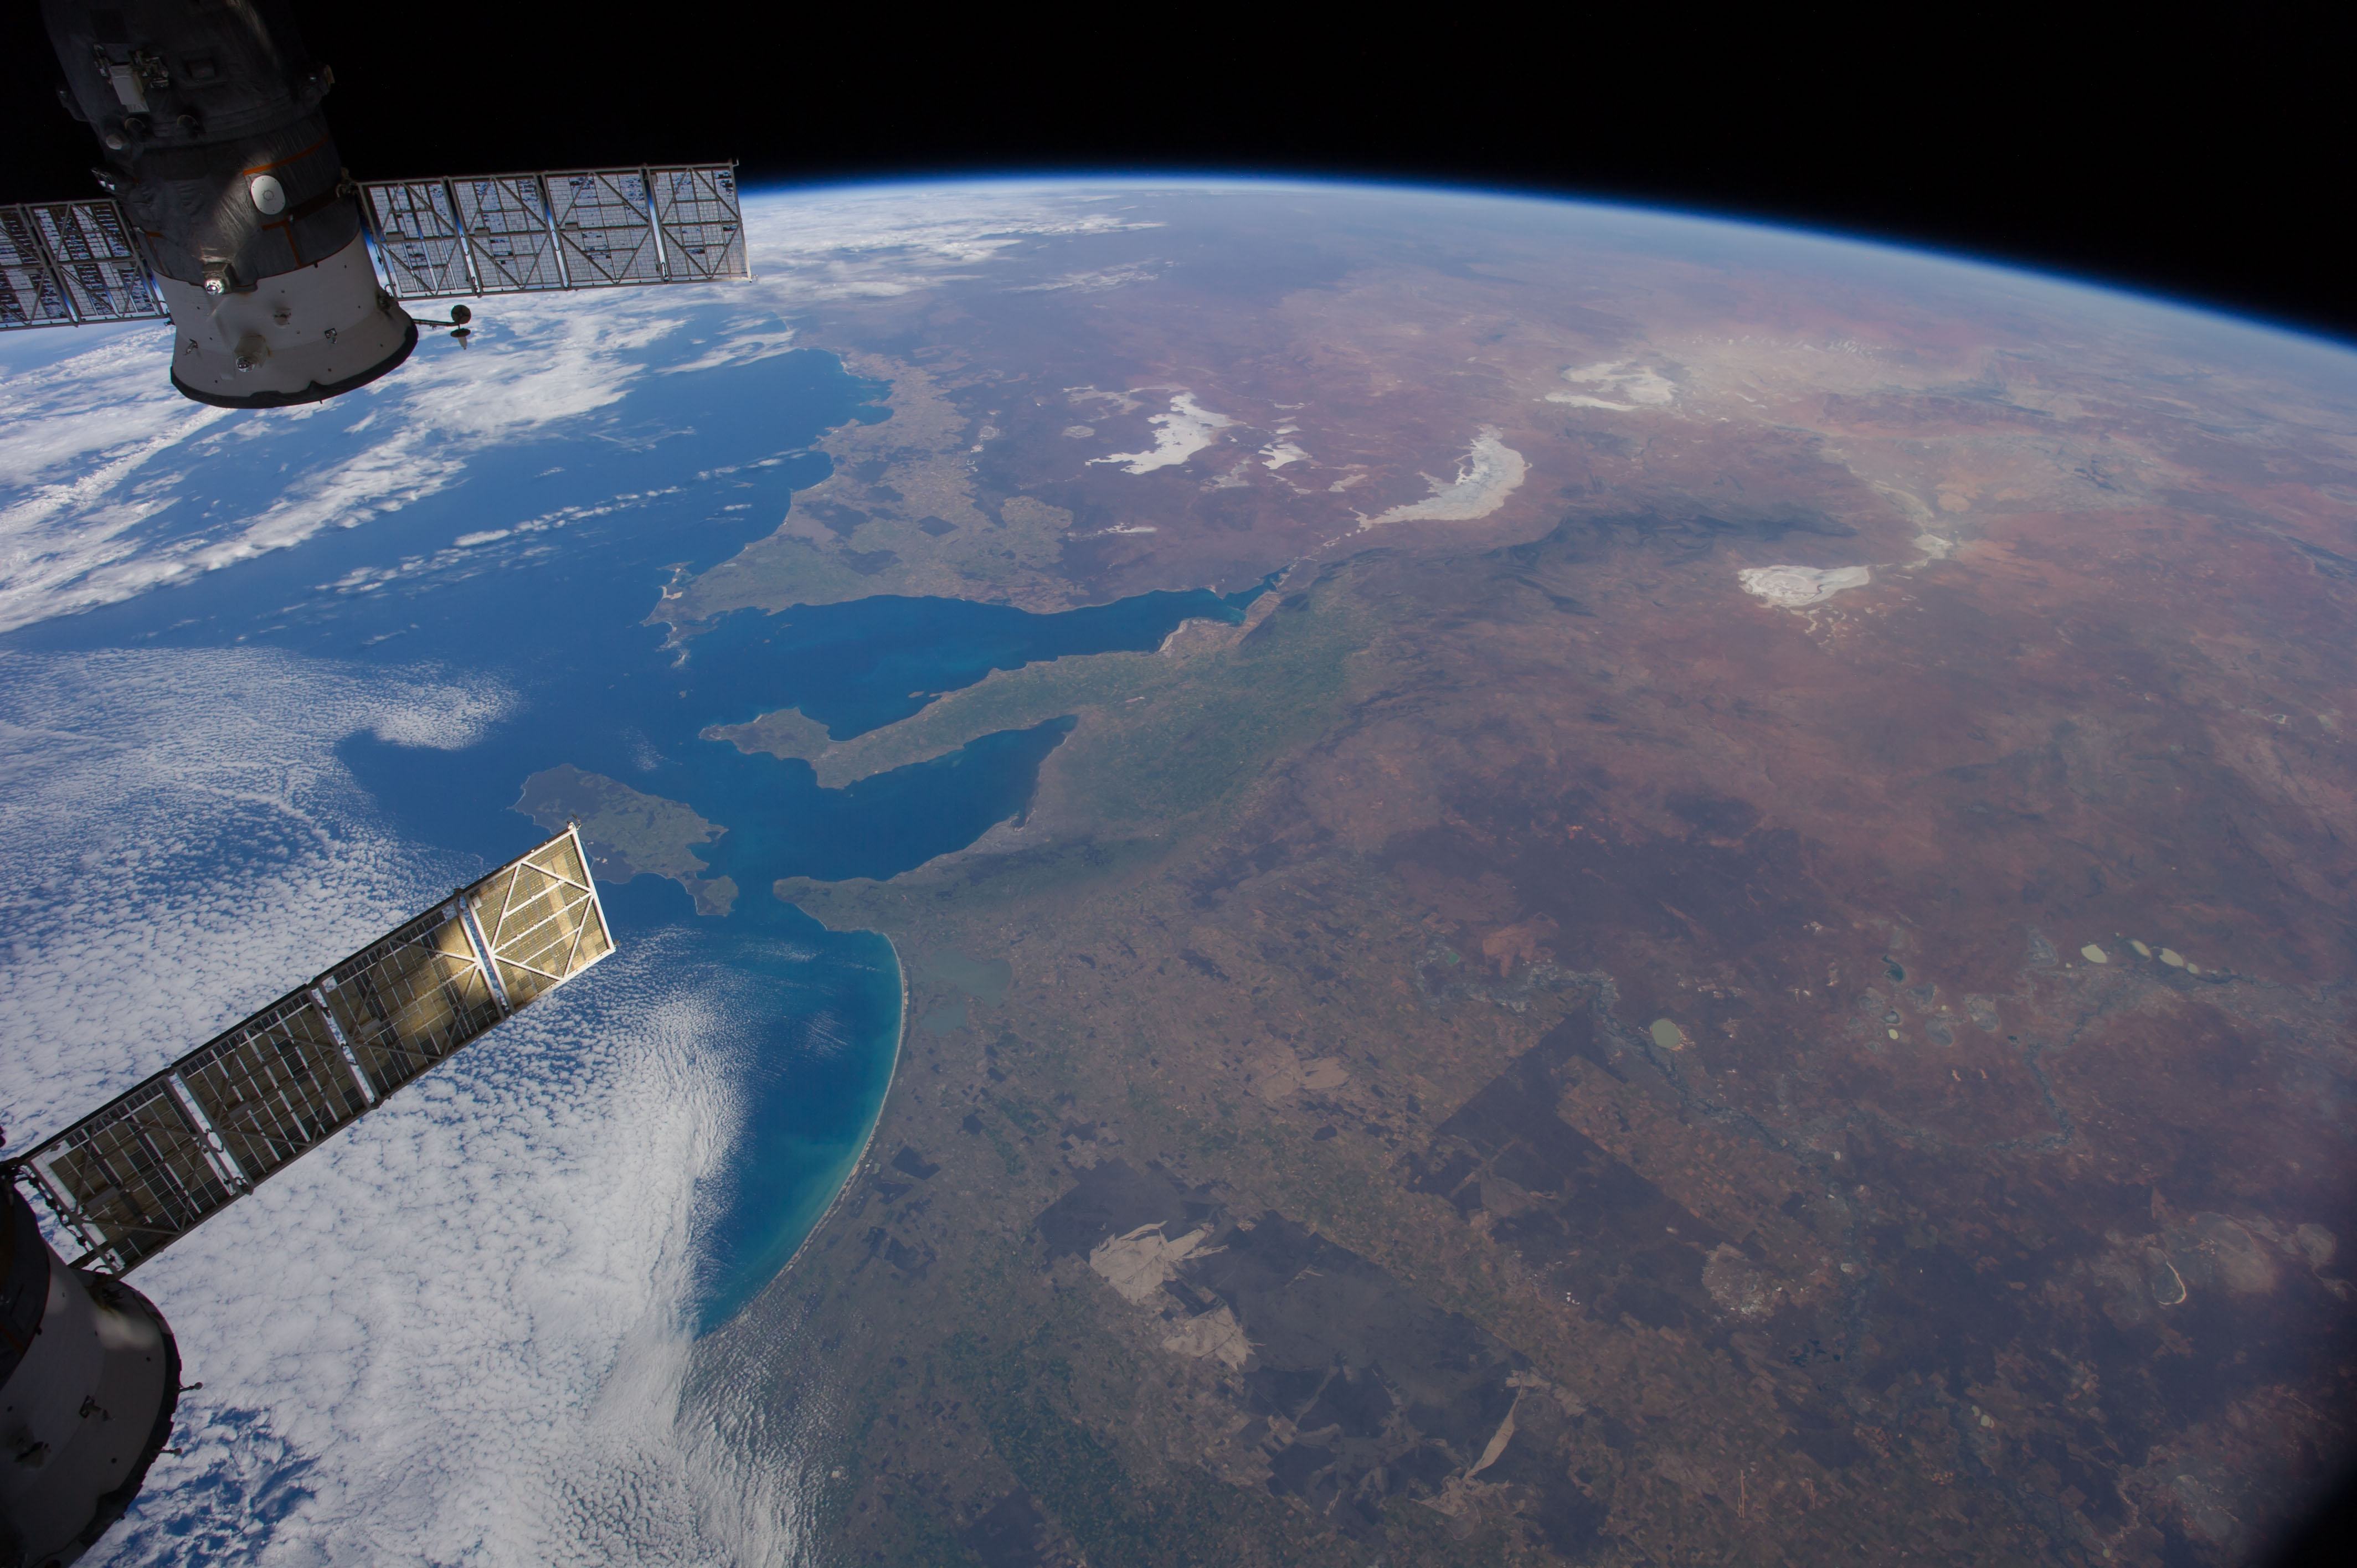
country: AUSTRALIA-SA
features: L. TORRENS, L. FROME, FLINDERS RA., L. GAIRDNER, L. EYRE, L. VICTORIA, L. ALEXANDRINA, L. ALBERT, SIMPSON DES., SPENCER G., G. ST VINCENT, INDIAN O., KANGAROO I., MURRAY R.
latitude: -34.5
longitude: 139.0
